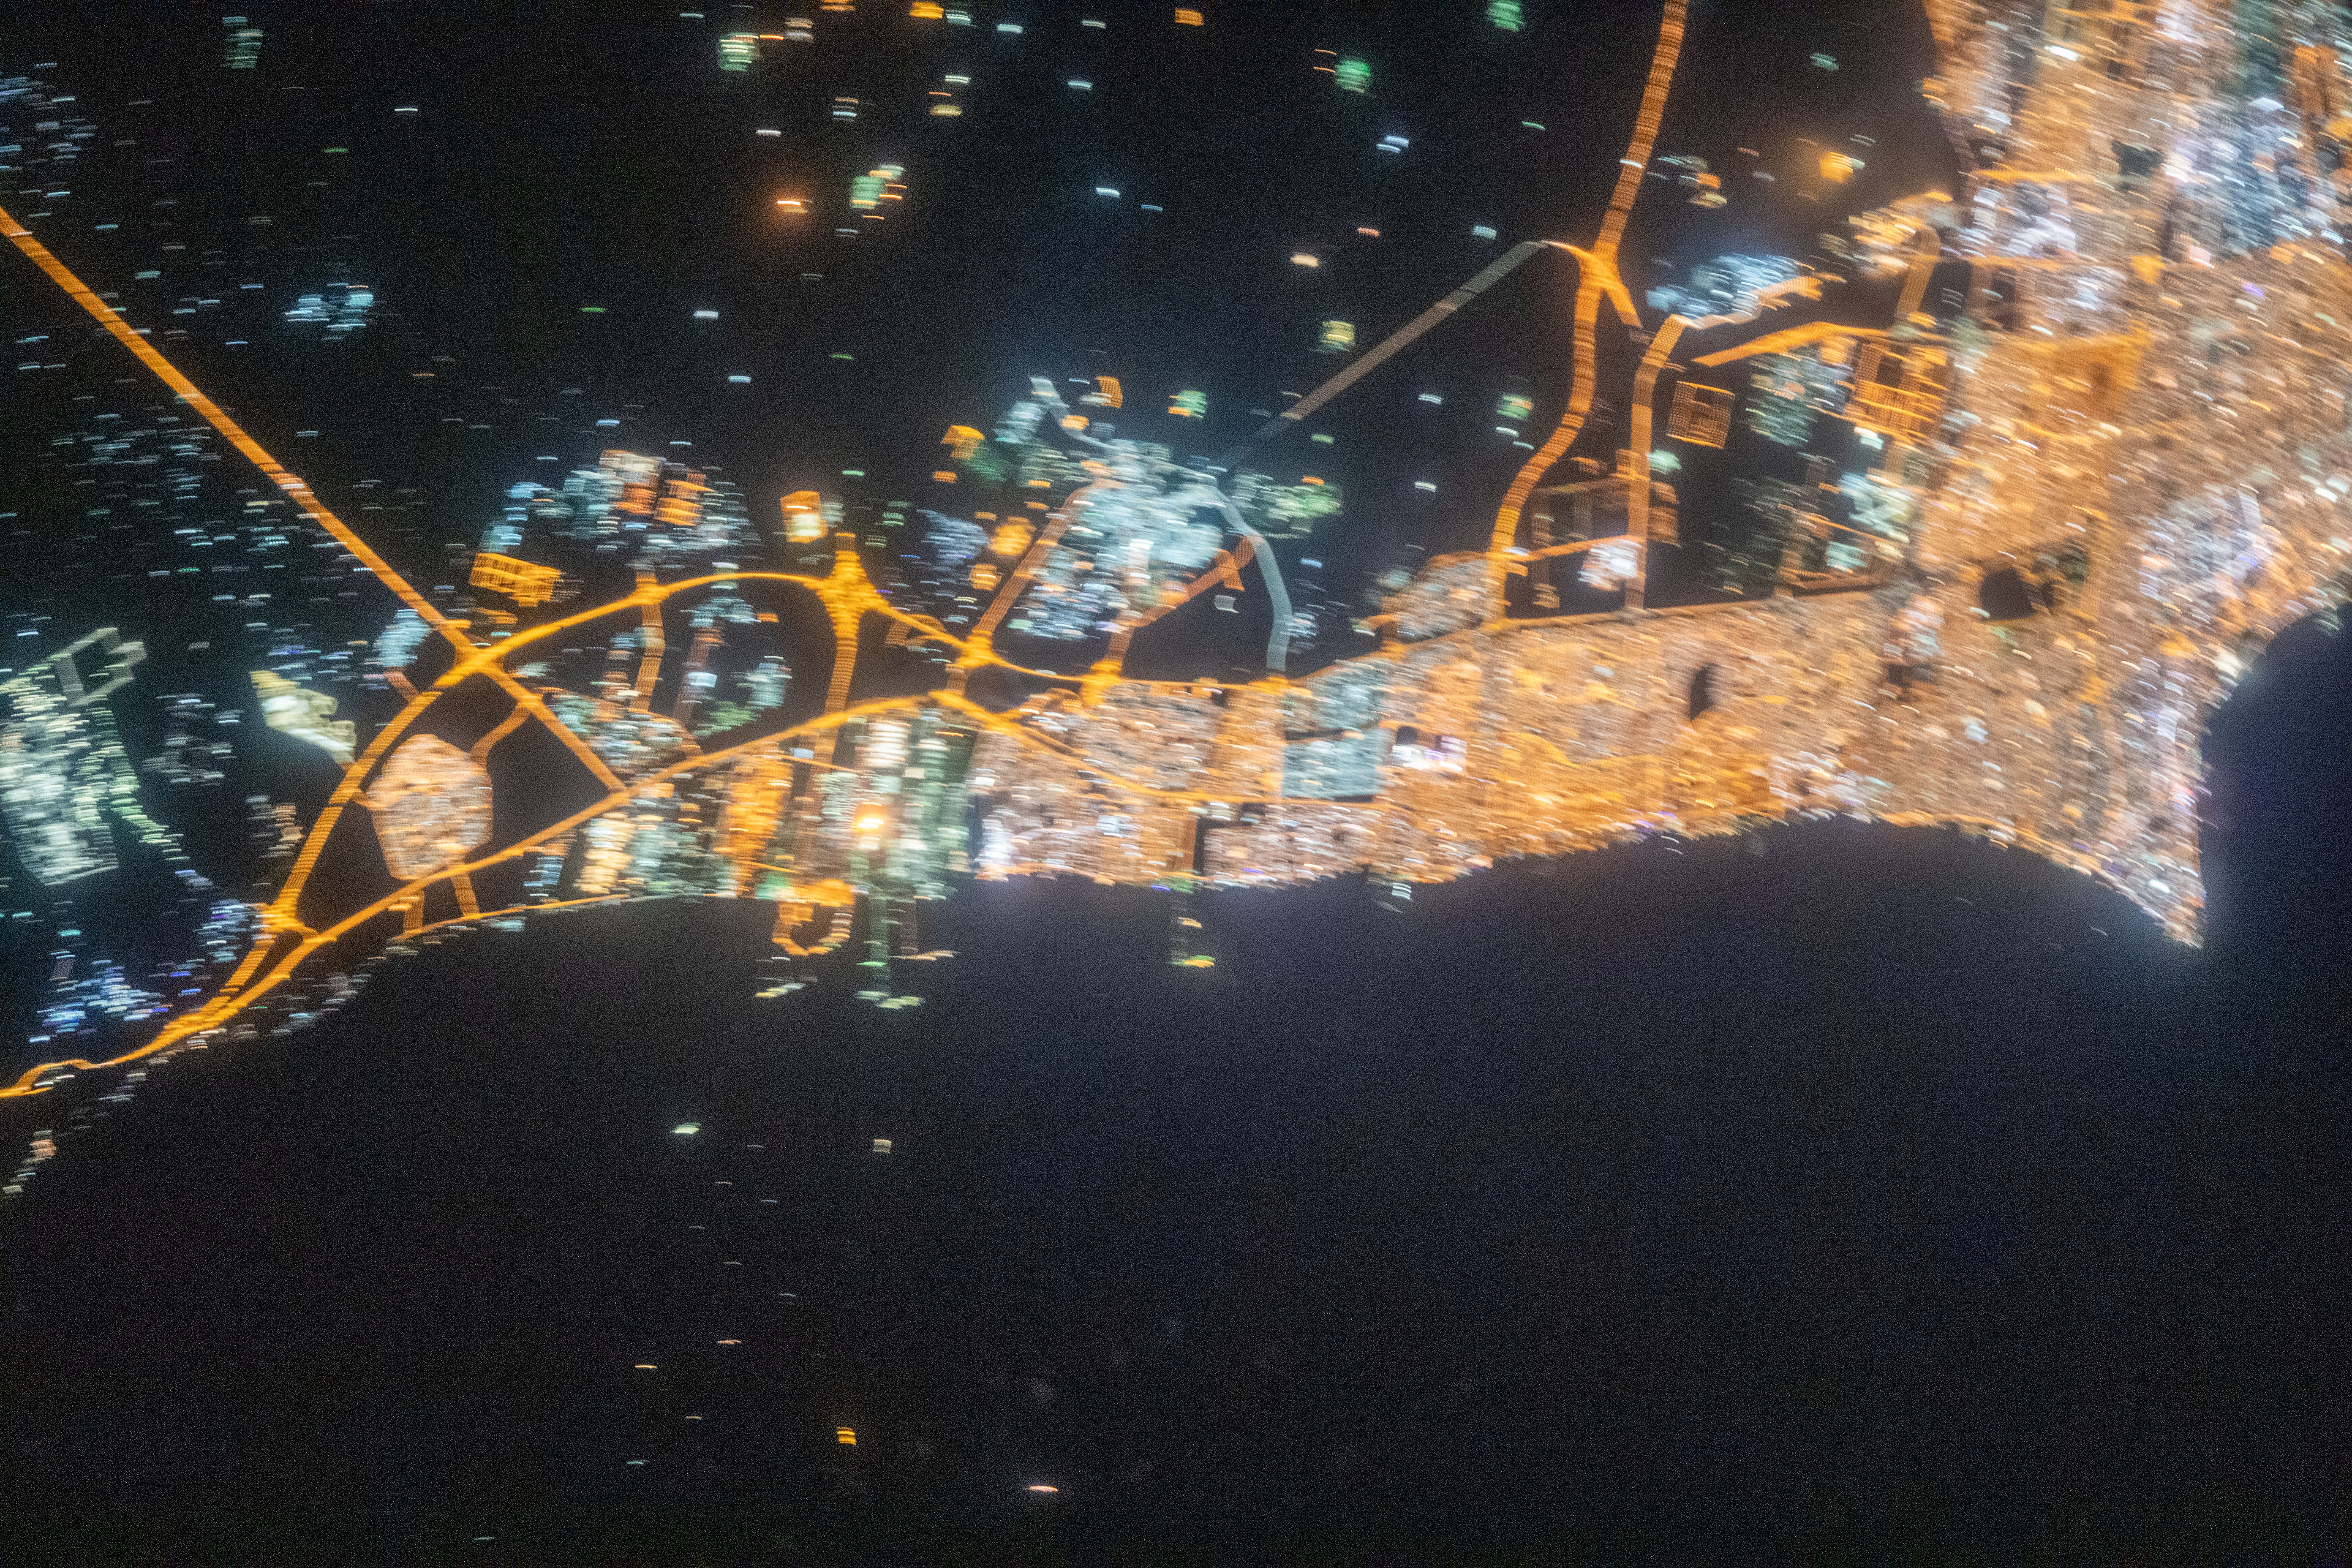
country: KUWAIT
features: AL AHMADI,ALI SABAH AL SALEM,MUBARAK AL-KABEER,KUWAIT,SALMIYA,NIGHT,PERSIAN GULF,KUWAIT CITY,PORT OF SHUAIBA,NIGHTTIME
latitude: 29.1
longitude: 48.1
